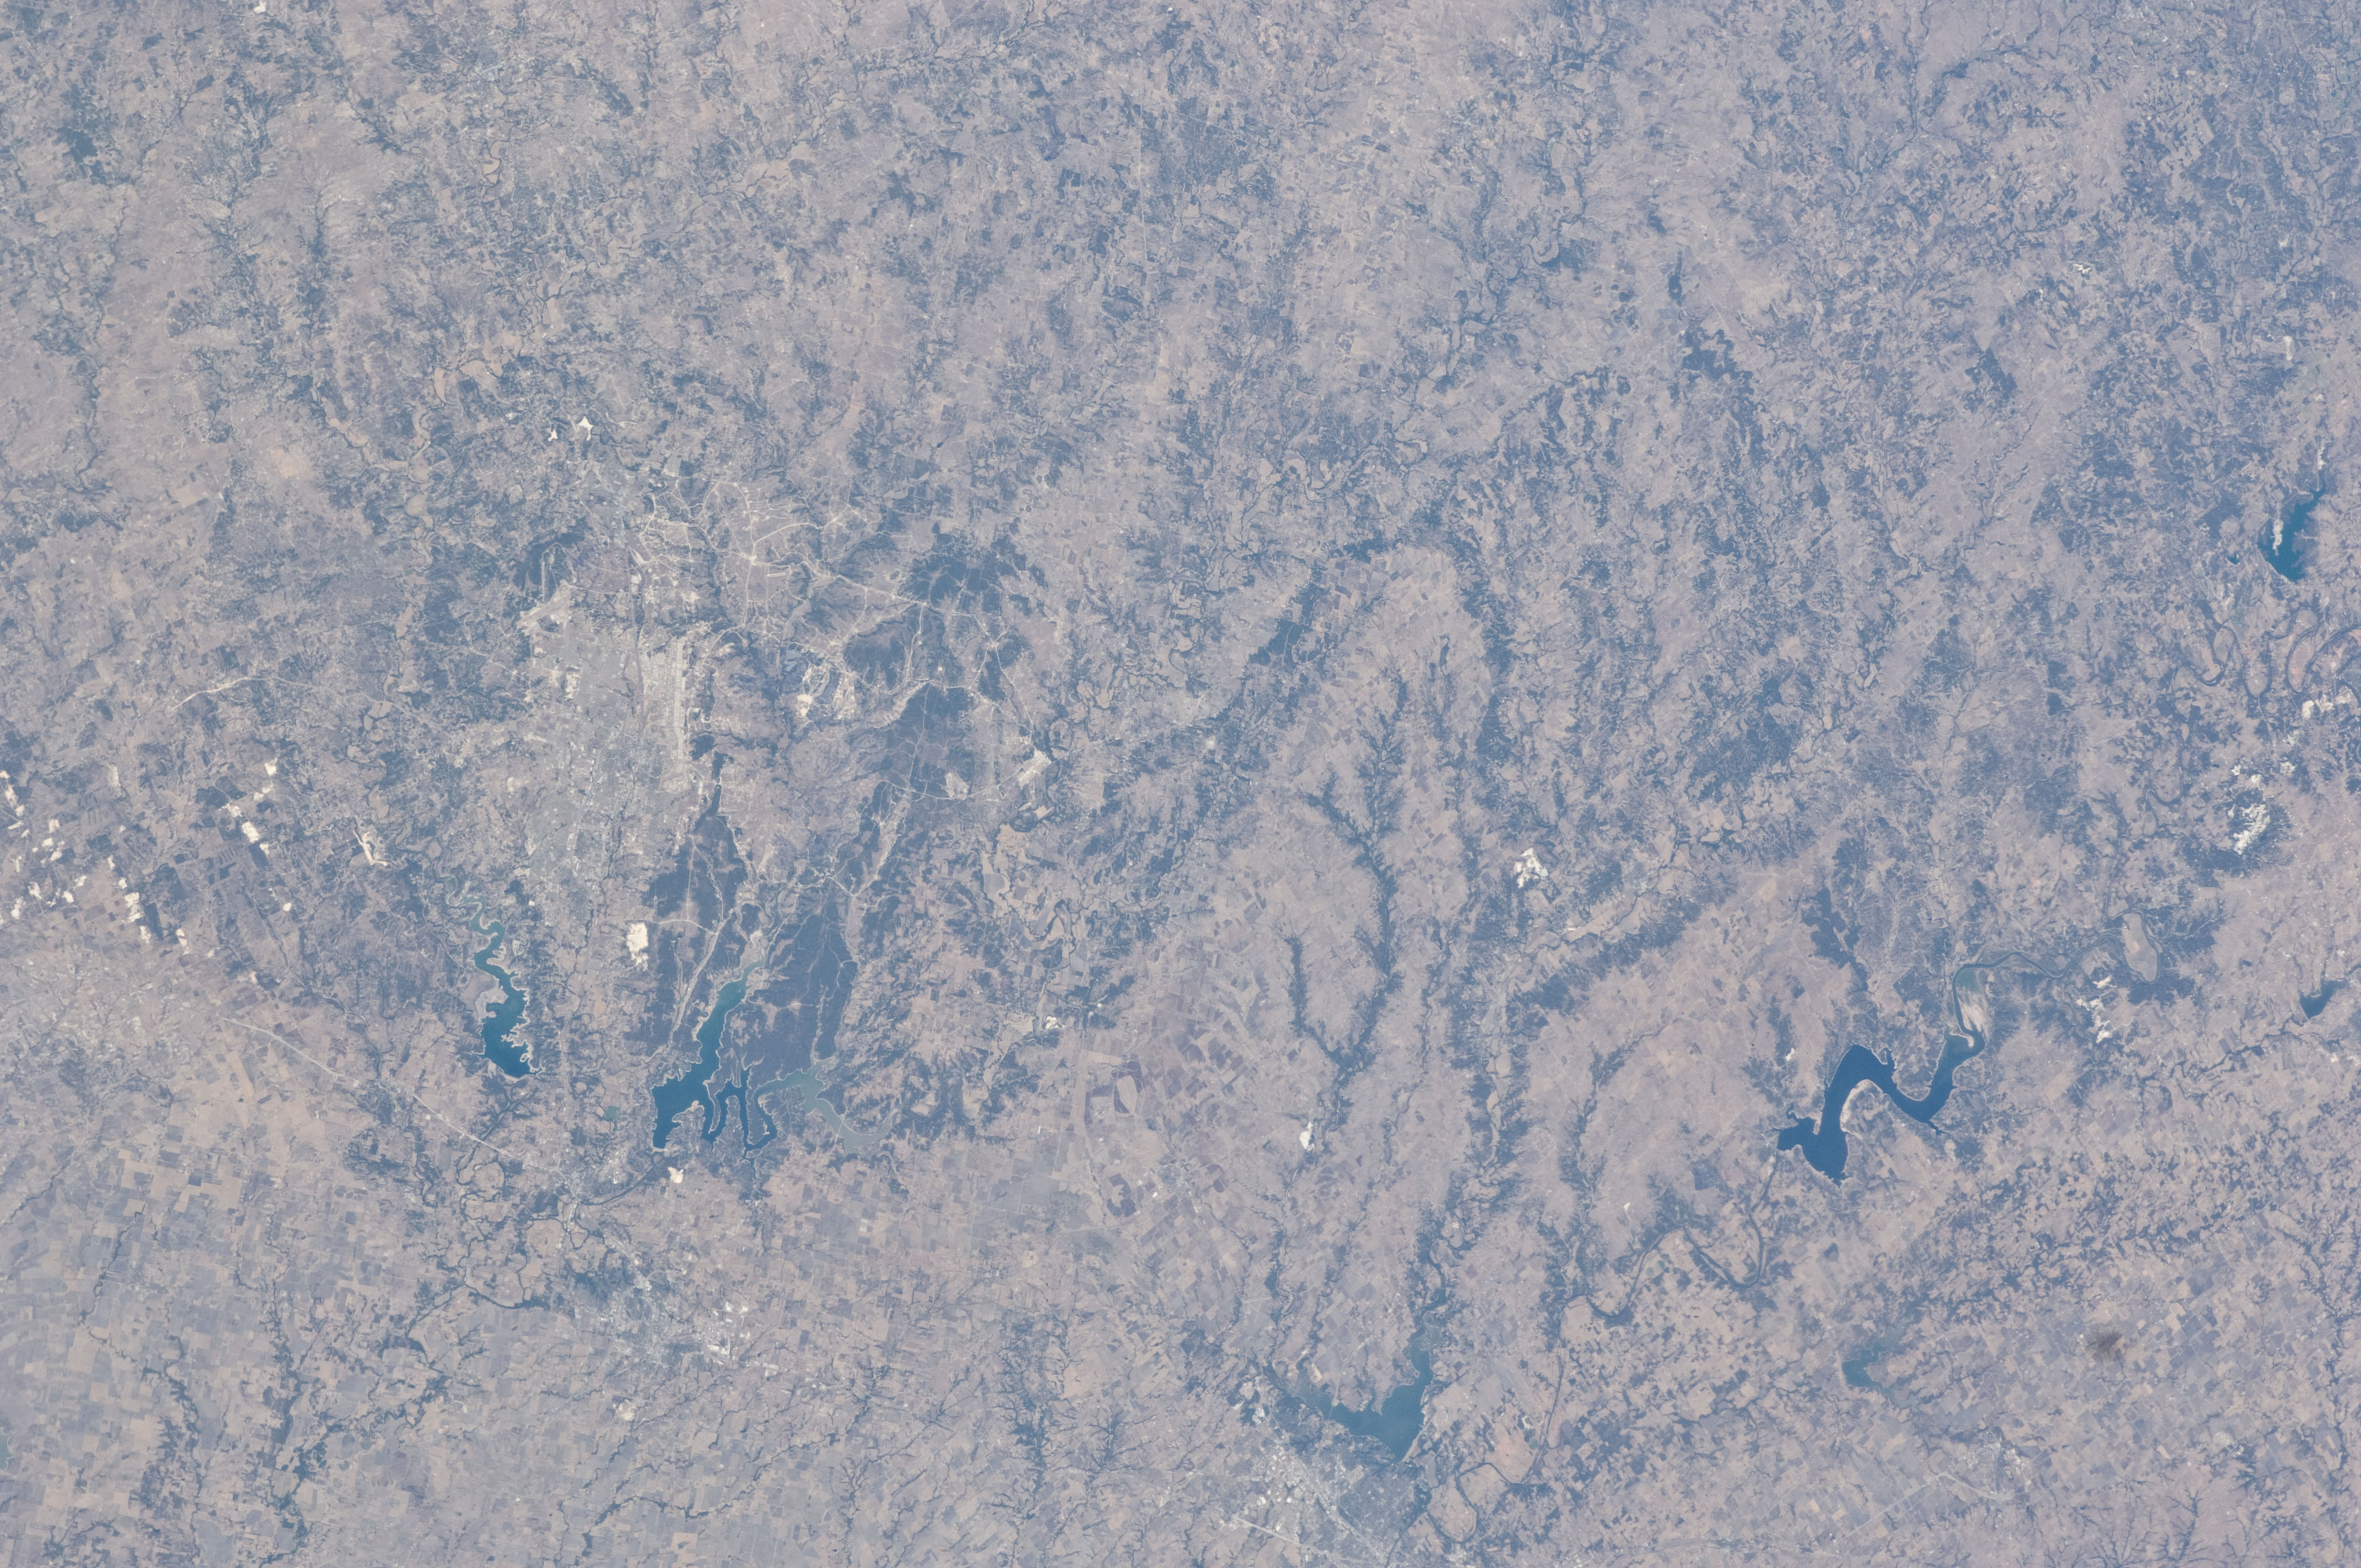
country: USA-TEXAS
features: KILLEEN-TEMPLE-WACO AREA, EDWARDS PLAT., RIVERS, AGR., LAKES
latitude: 31.5
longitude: -97.5
